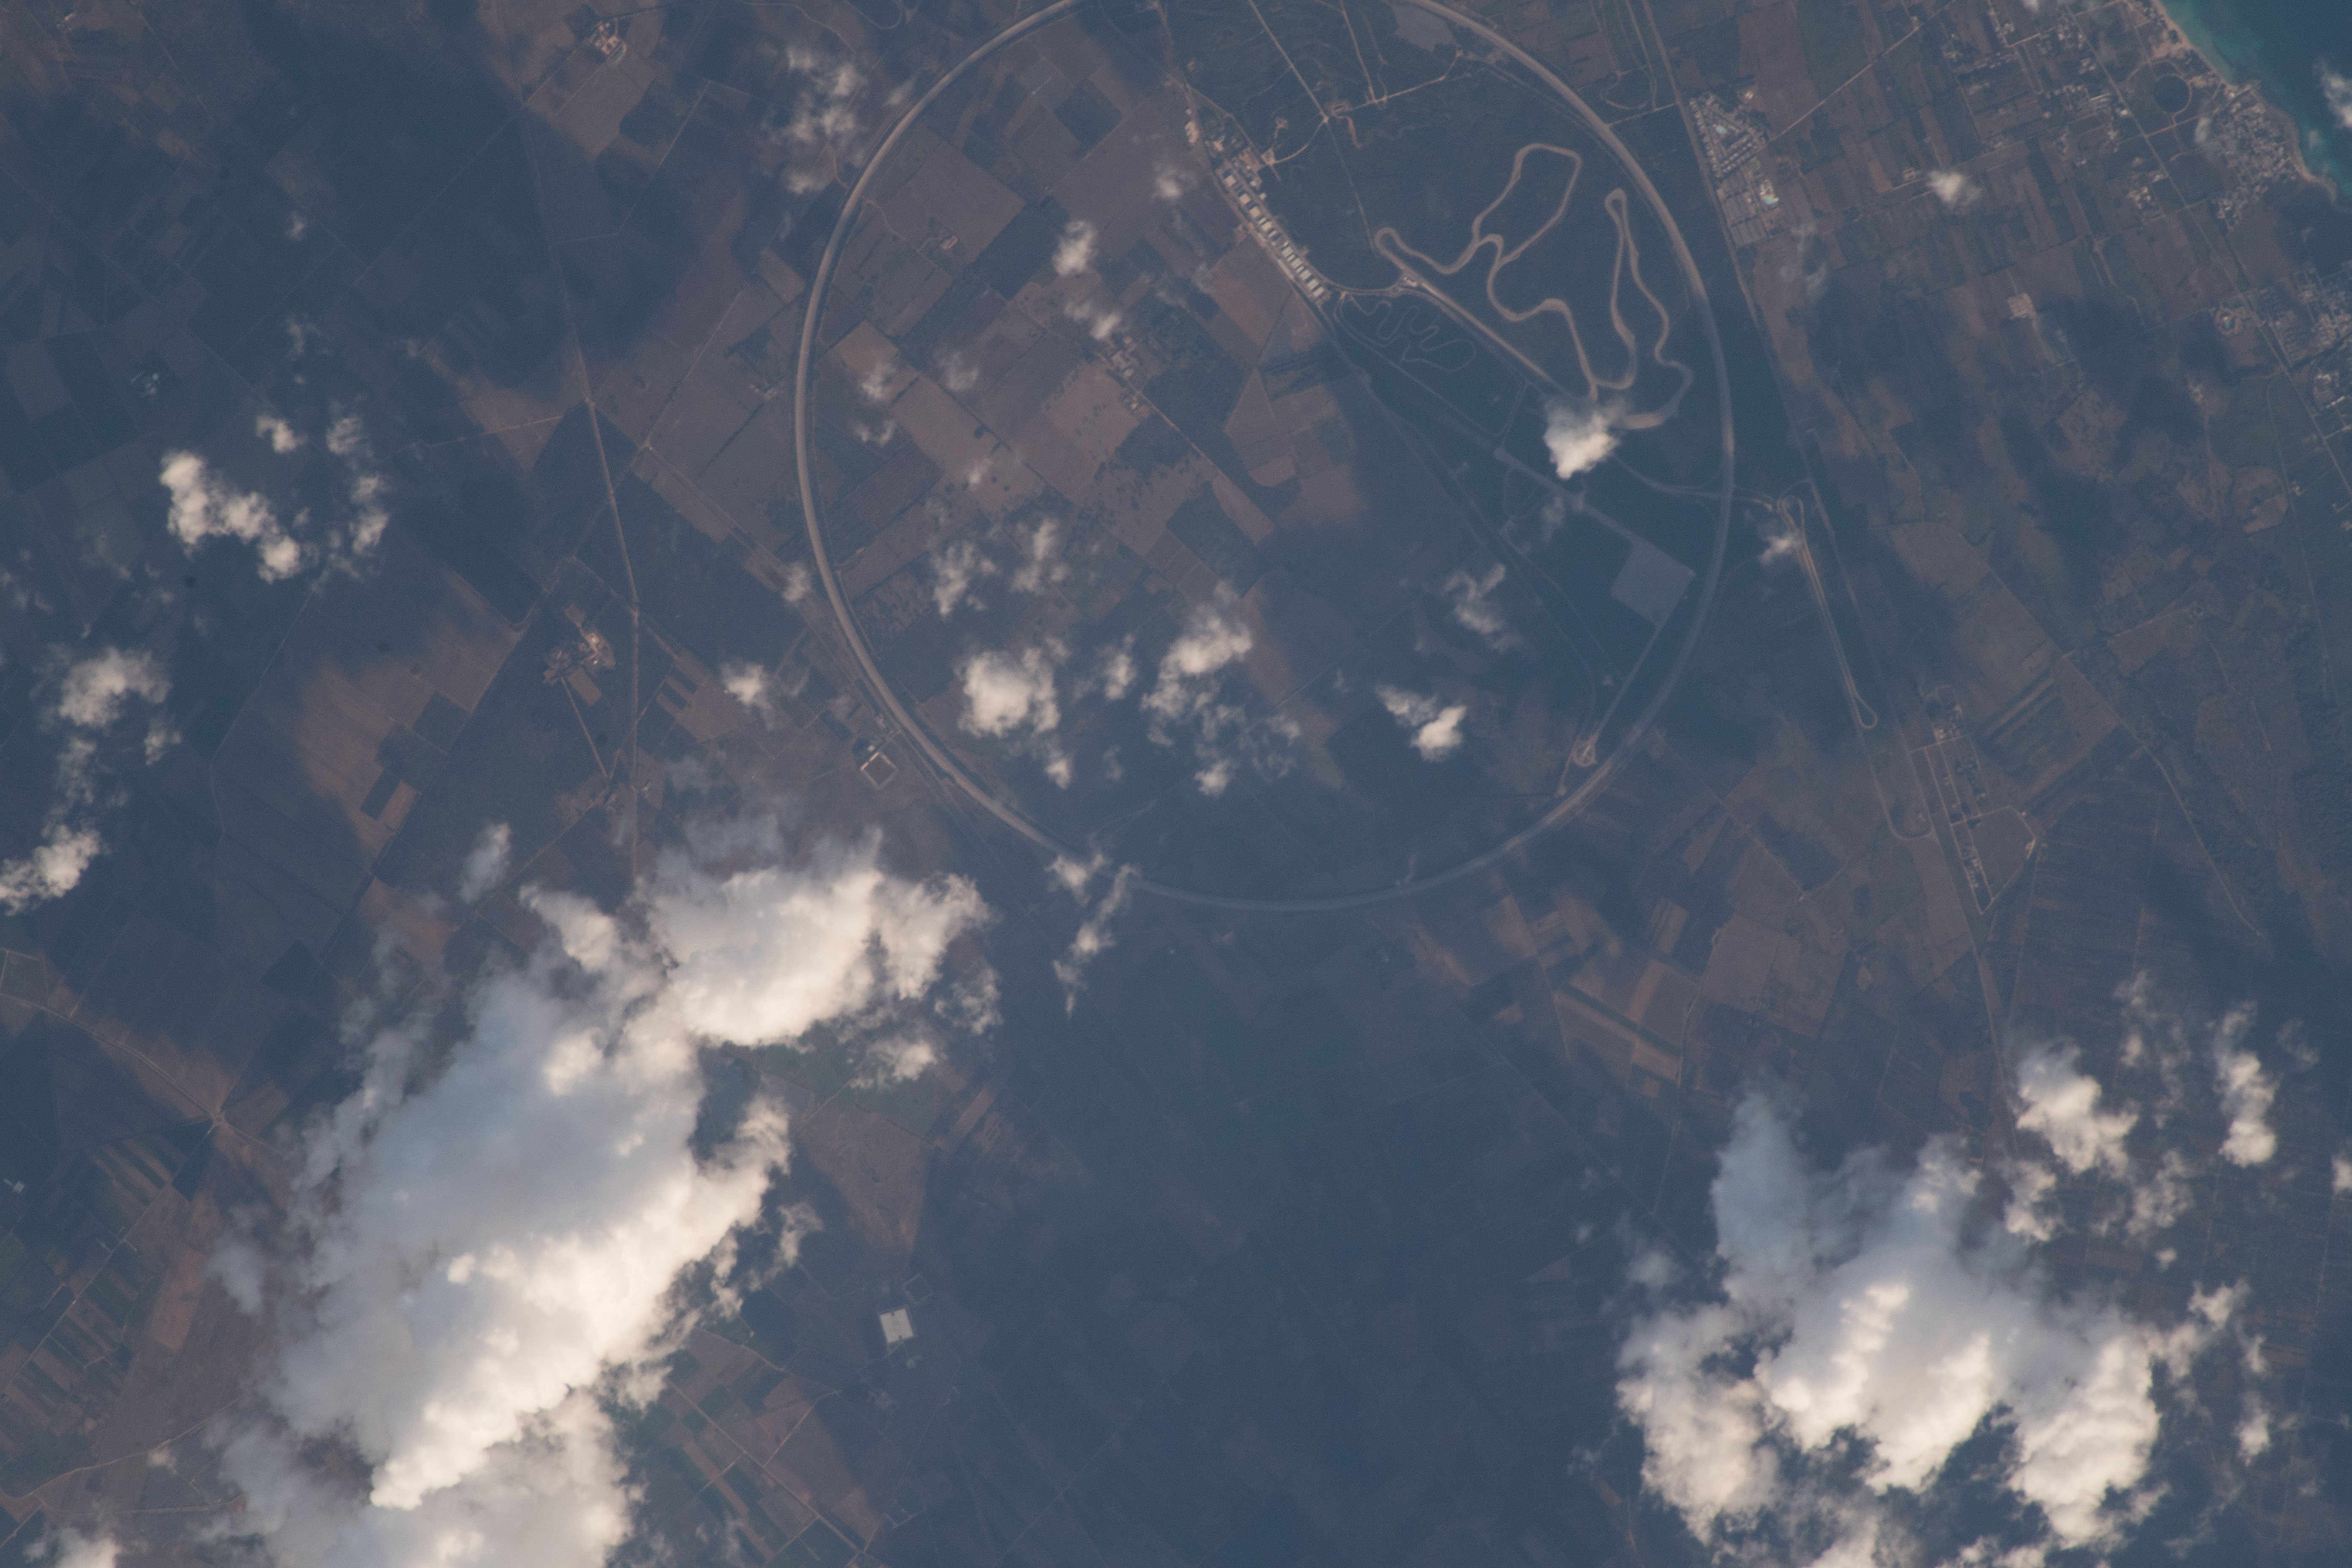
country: ITALY
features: PORSCHE ENGINEERING NARDO TECHNICAL CENTER, CIRCULAR RACETRACK, ROUND
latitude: 40.3
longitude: 17.8
